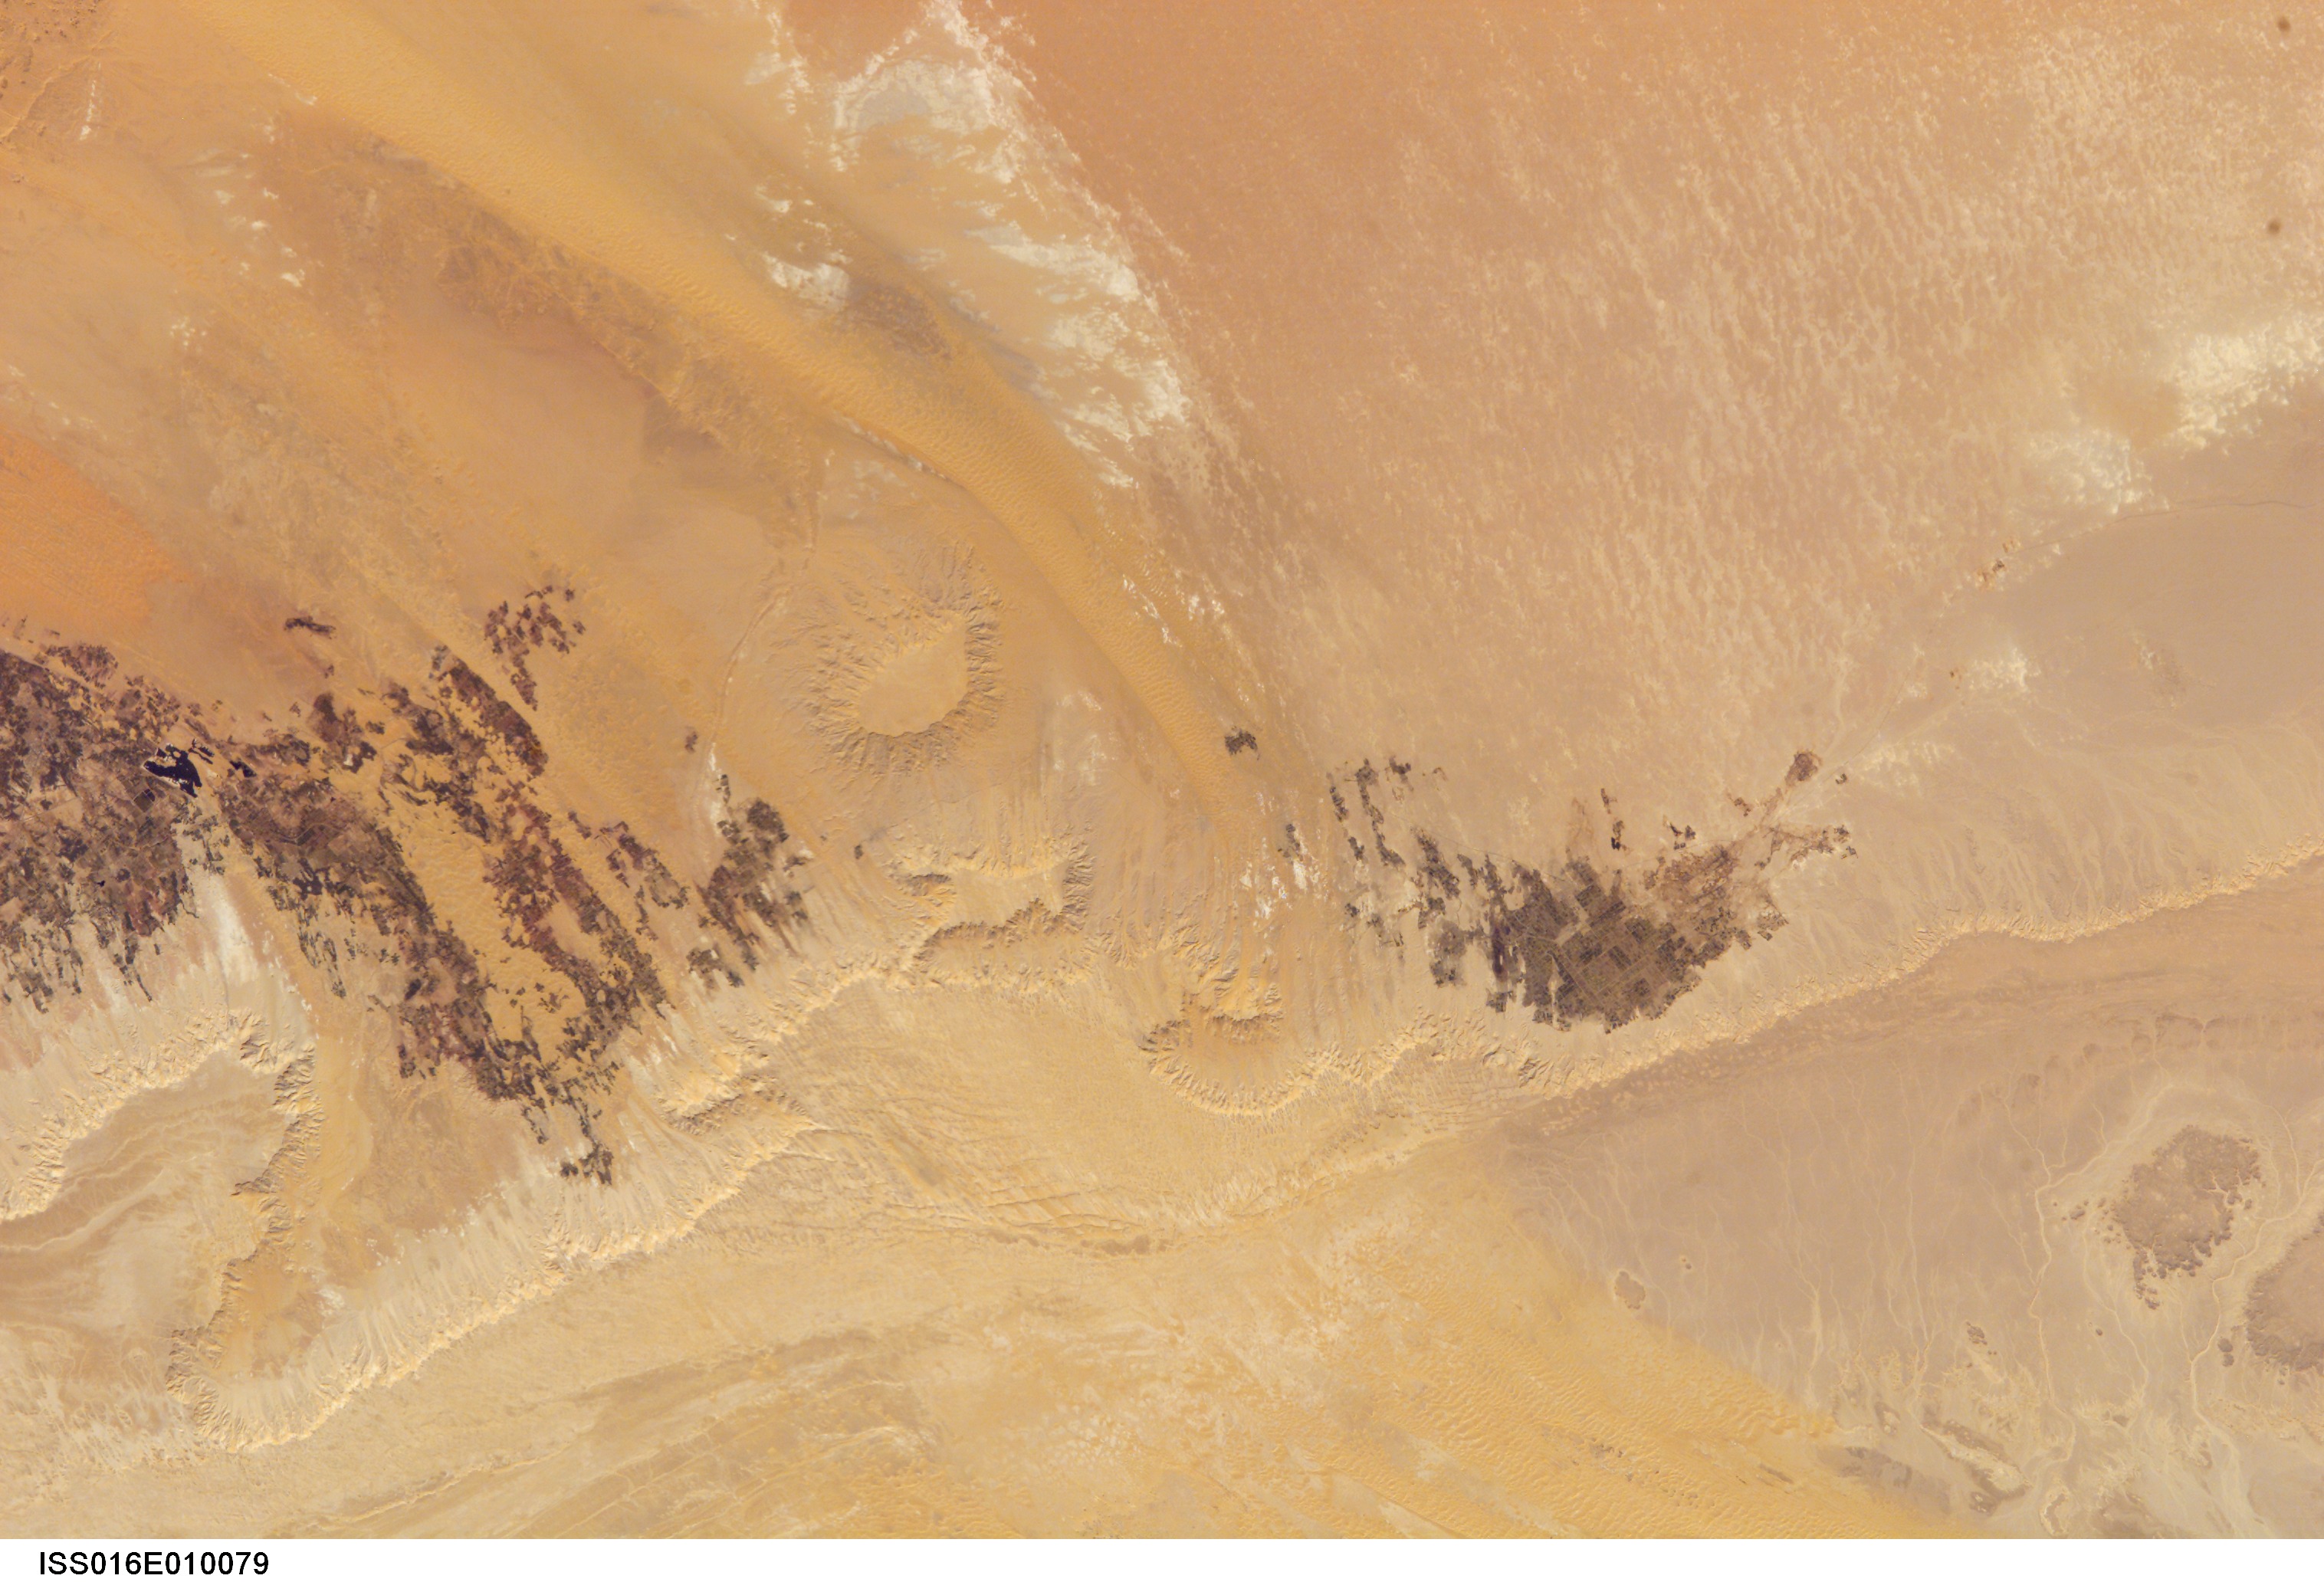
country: EGYPT
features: DAKHLA OASIS, MT. EDMONSTONE
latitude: 25.5
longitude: 28.5
